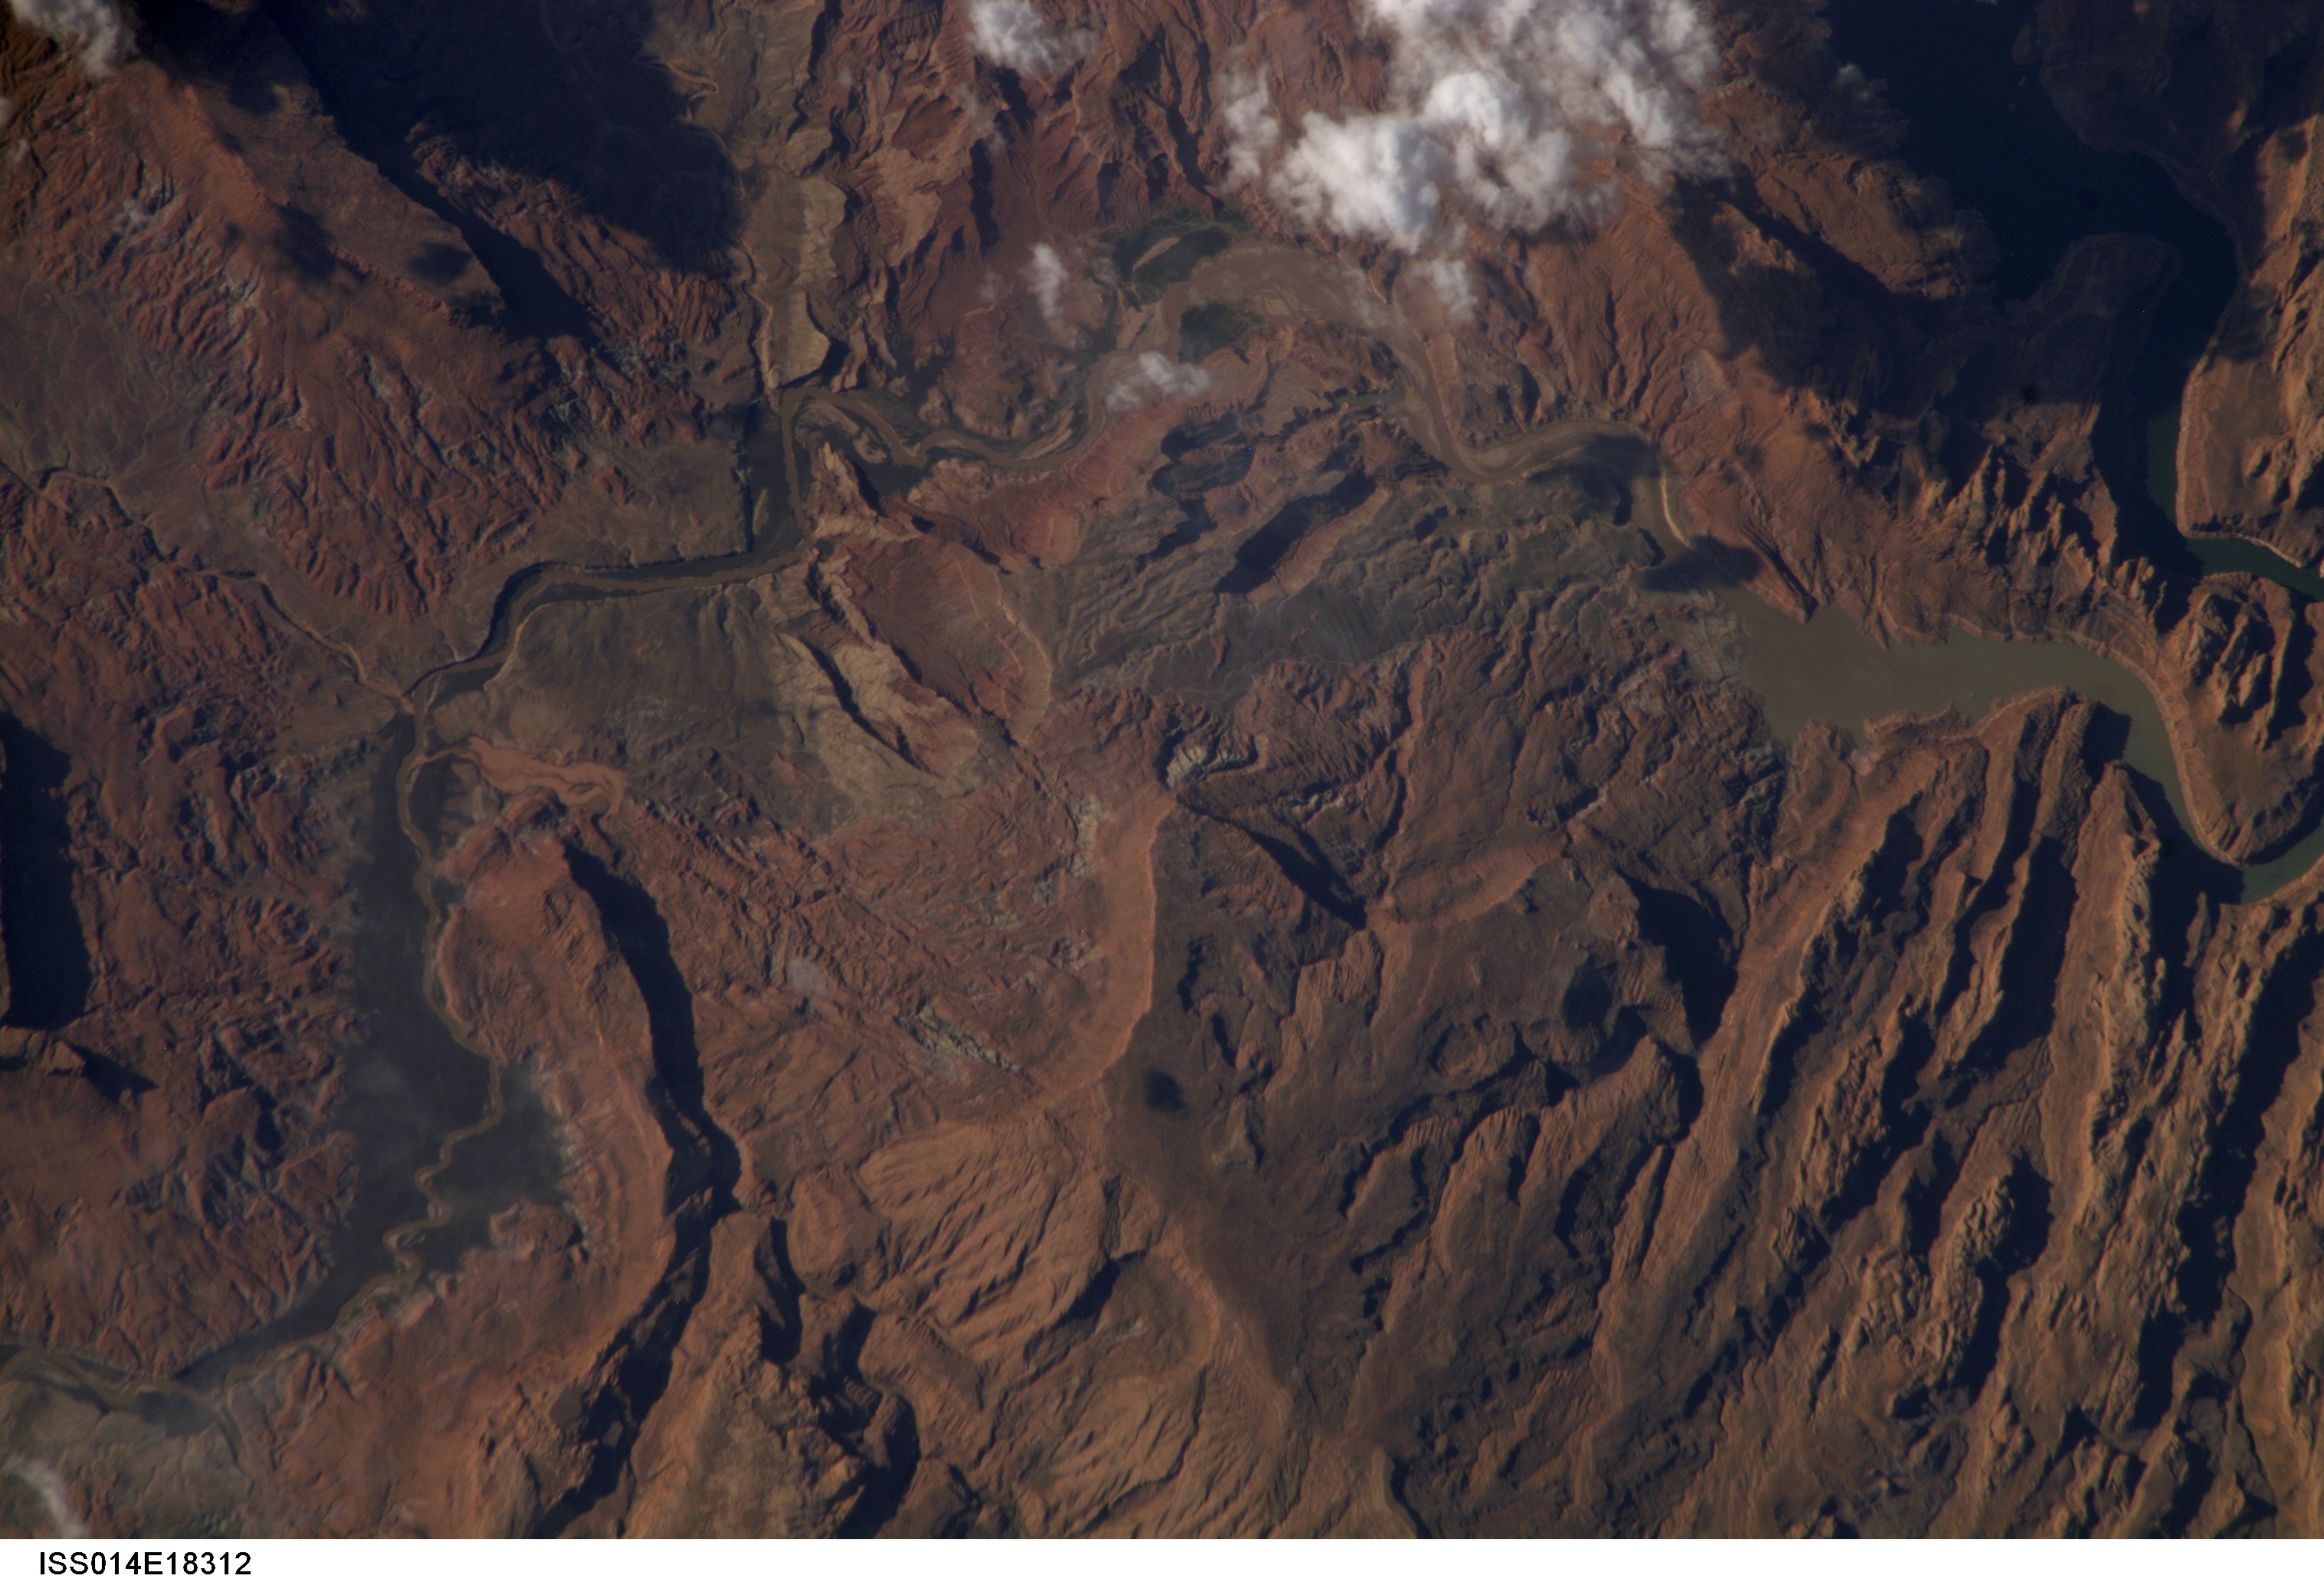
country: USA-UTAH
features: SAN JUAN RIVER, CANYONS
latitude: 37.3
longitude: -110.6
